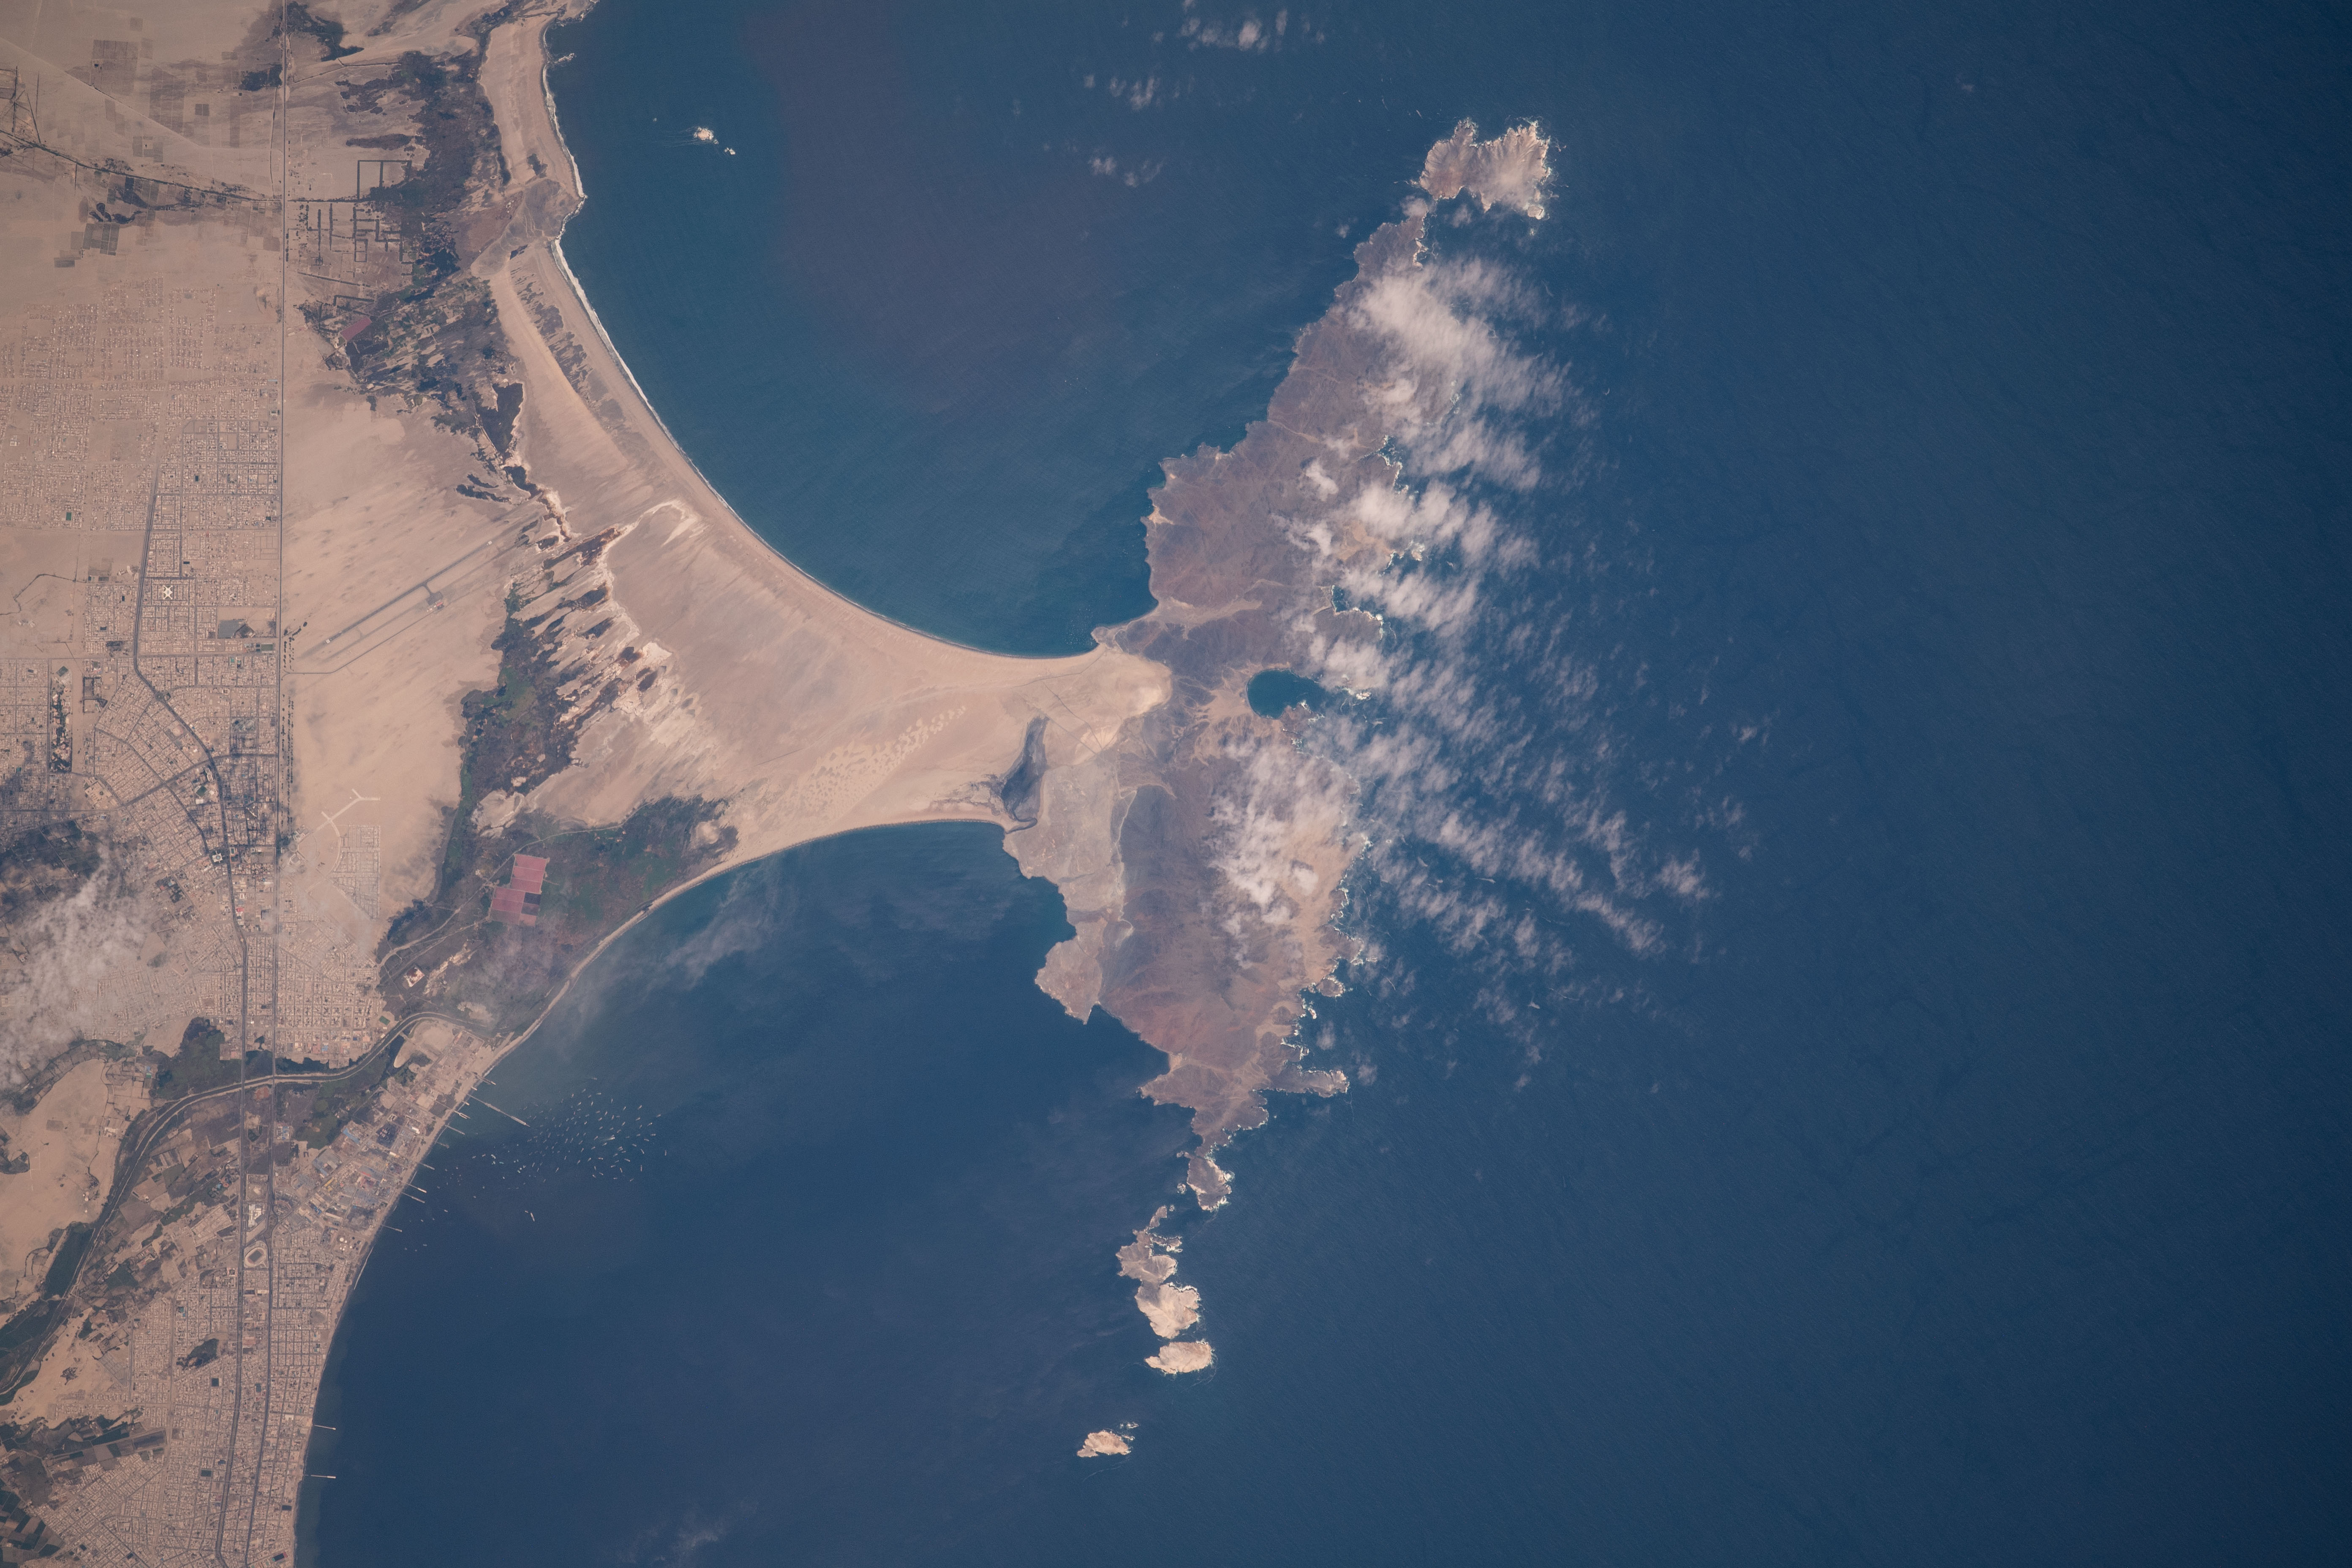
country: PERU
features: COASTLINE
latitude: -9.2
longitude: -78.6
